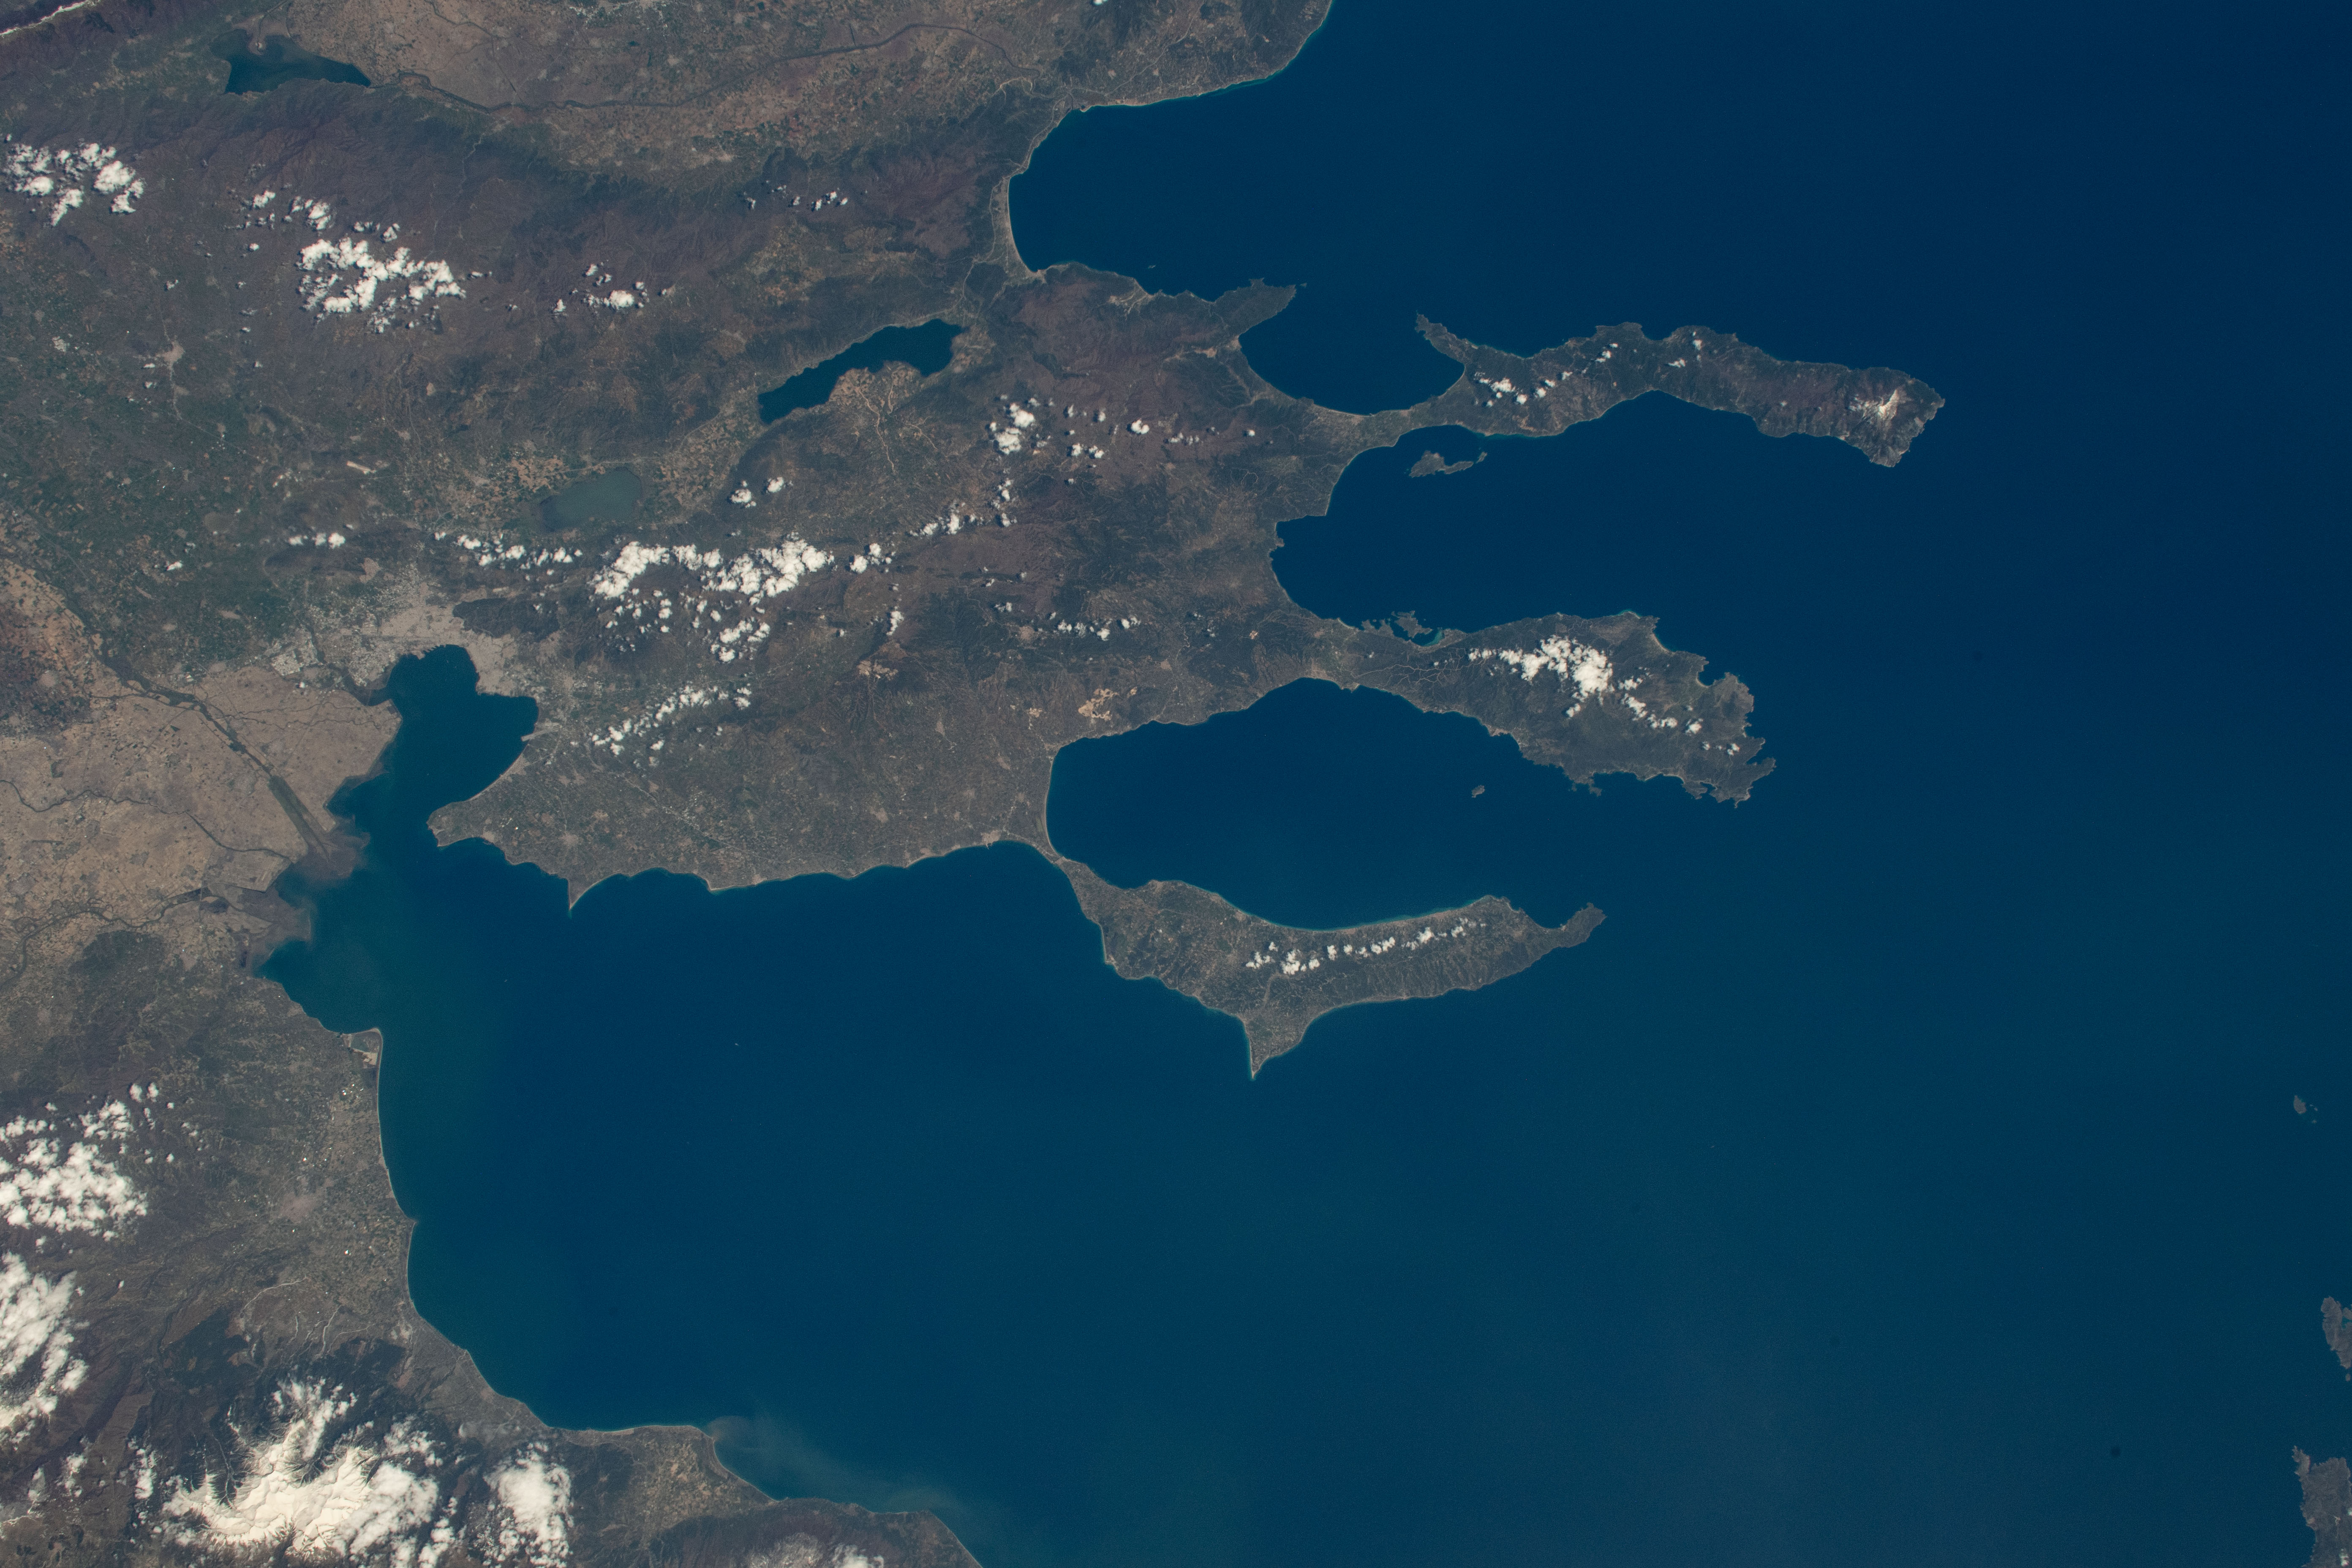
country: GREECE
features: AEGEAN SEA, THERMAIC GULF, HALKIDIKI, ATHOS ATHOS,AEGEAN SEA,SITHONIA,GREECE
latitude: 40.0
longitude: 23.5
